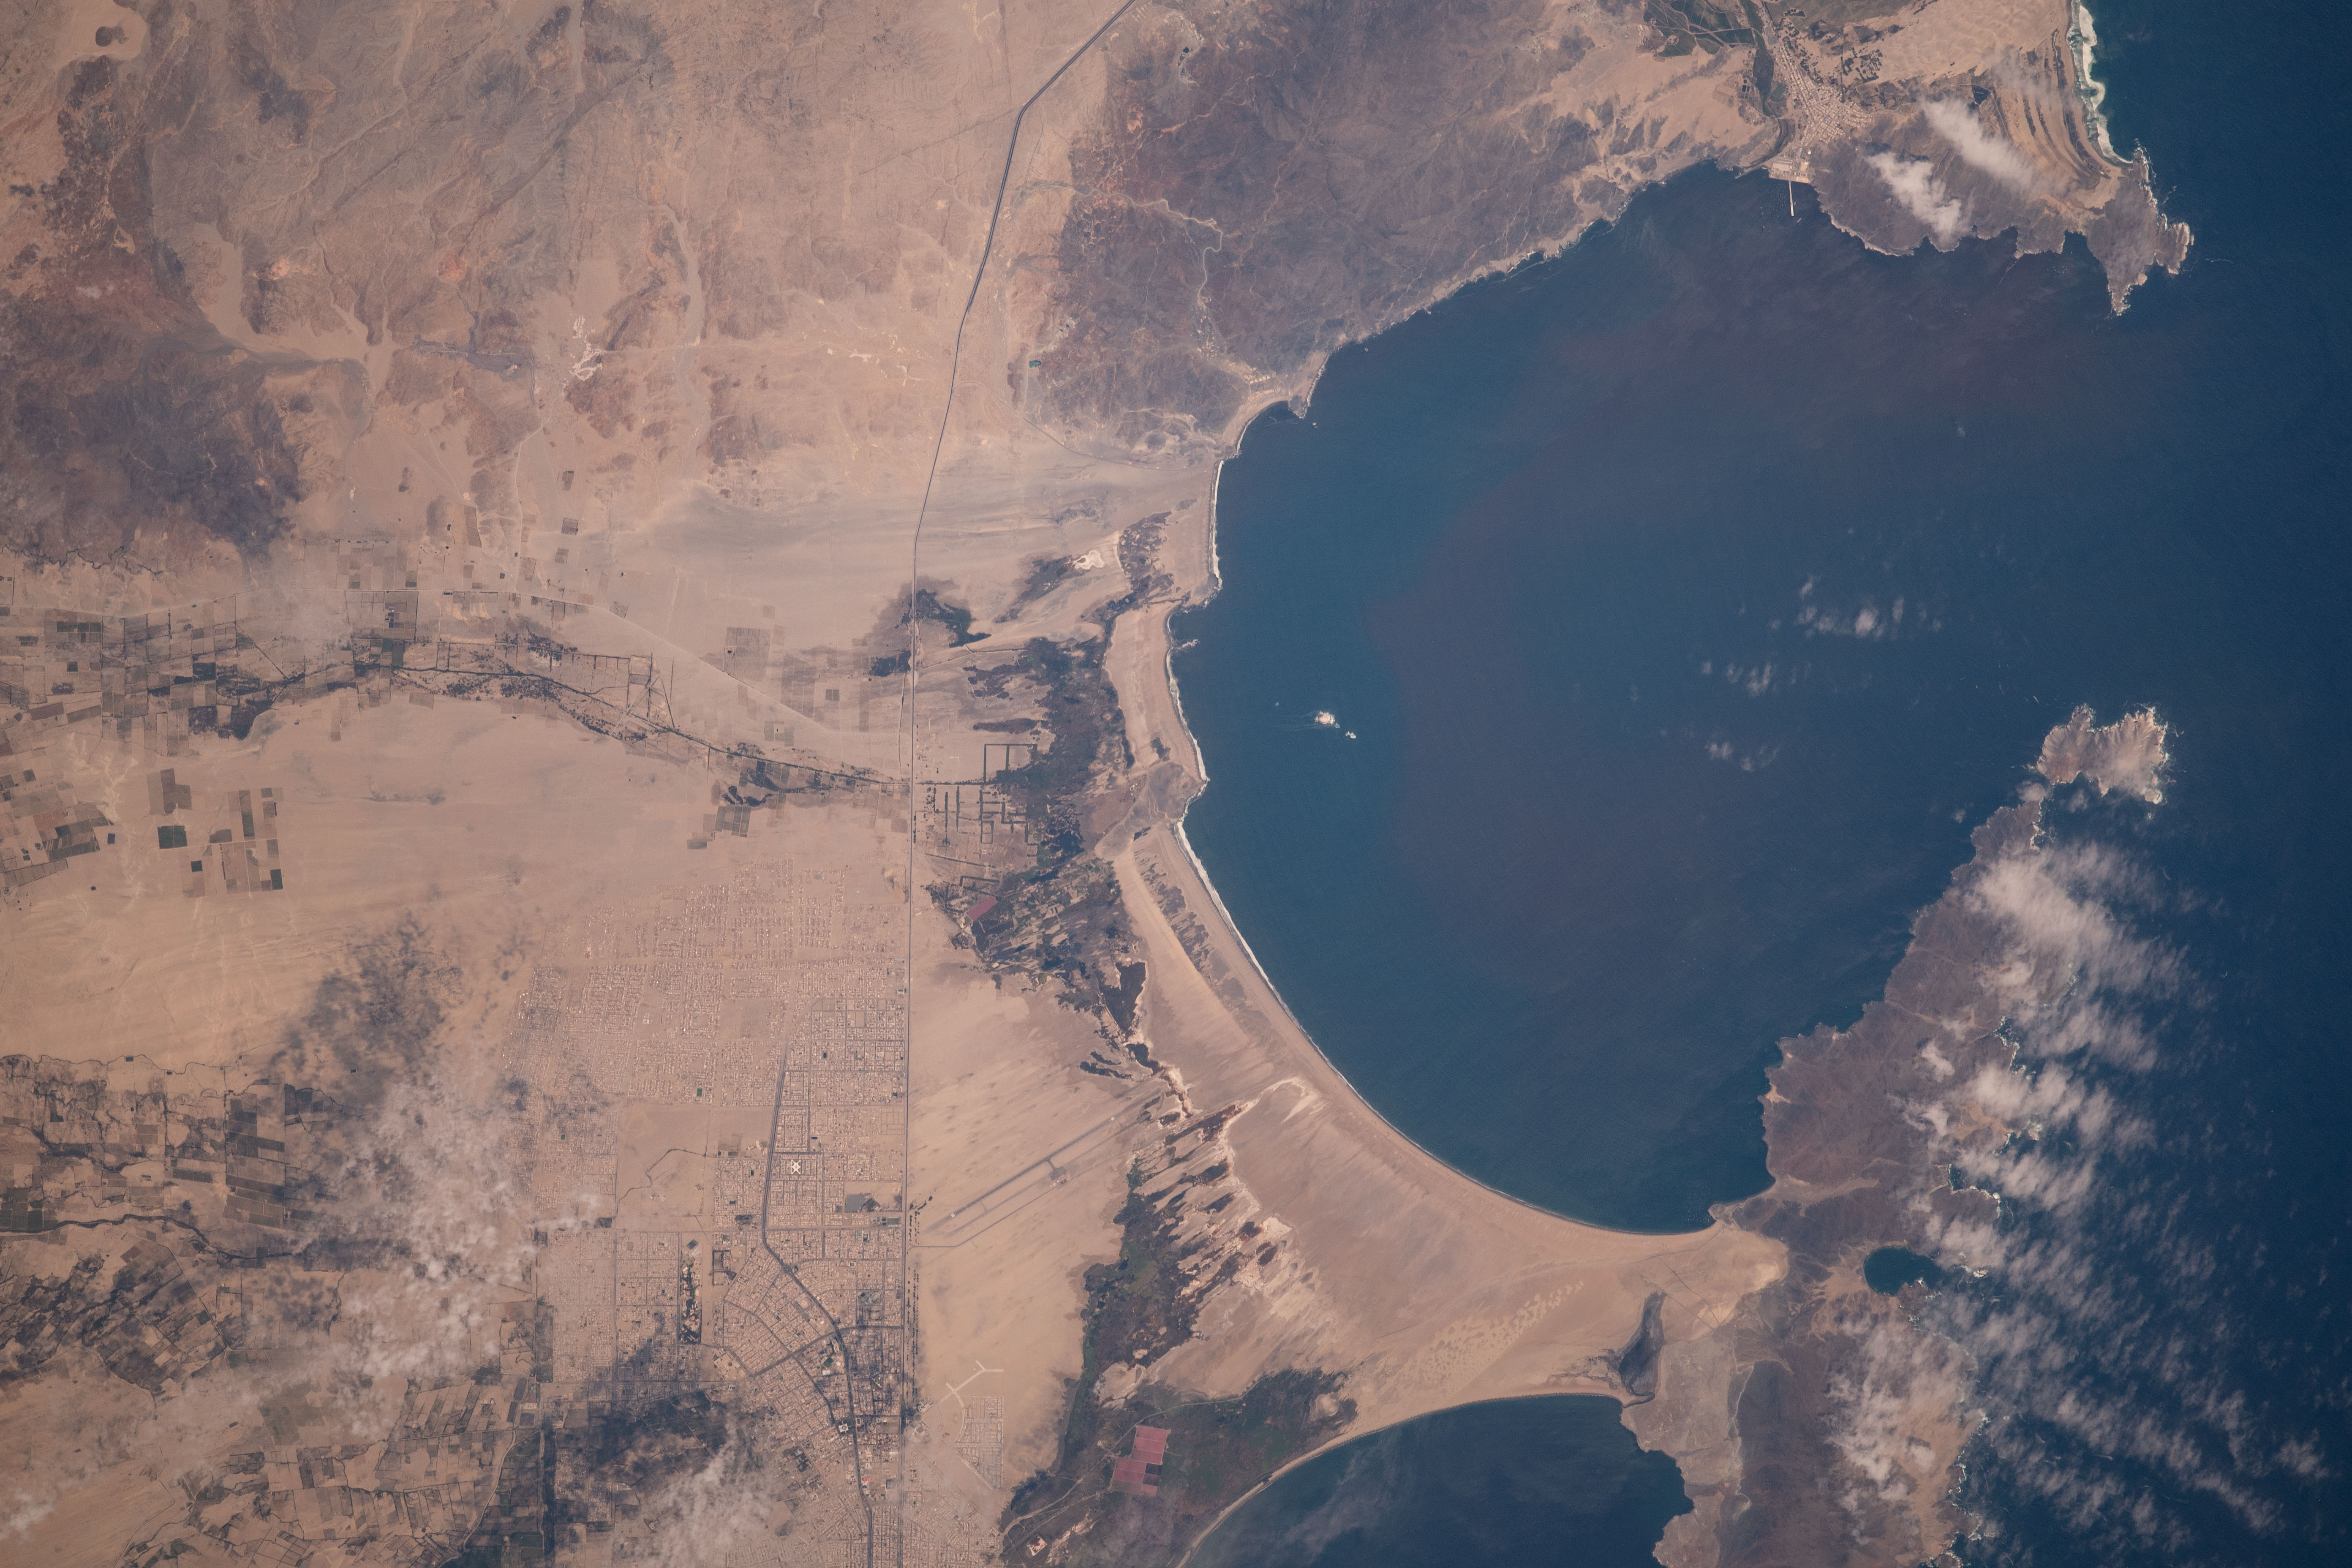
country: PERU
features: COASTLINE
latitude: -9.2
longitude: -78.5
